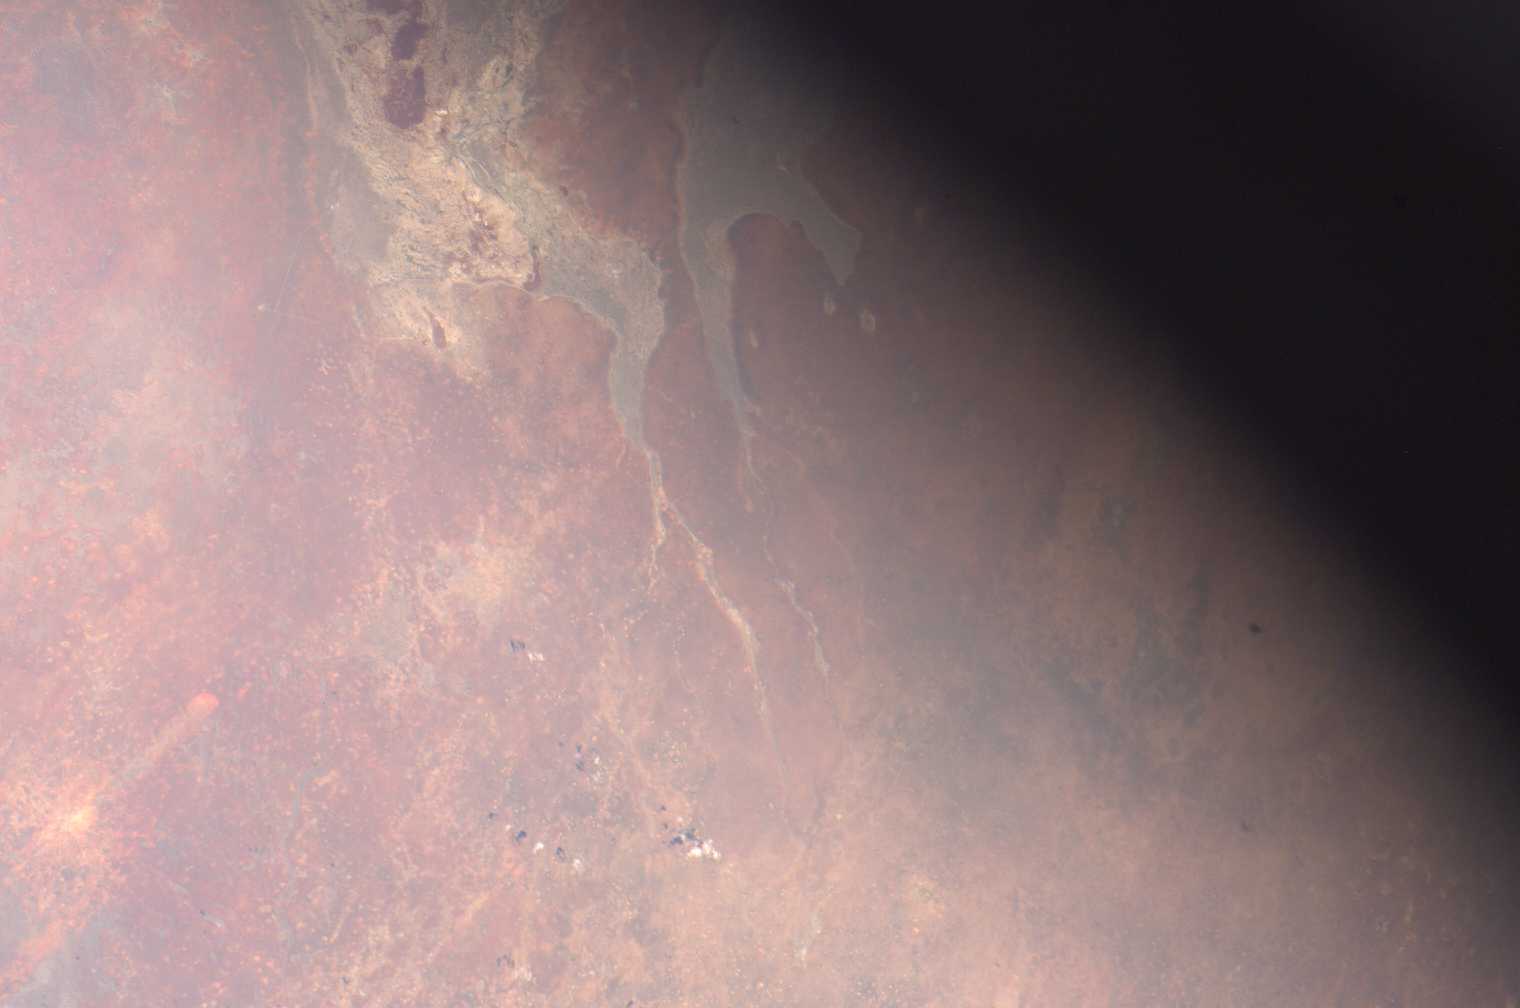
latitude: 4.5
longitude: 46.5
